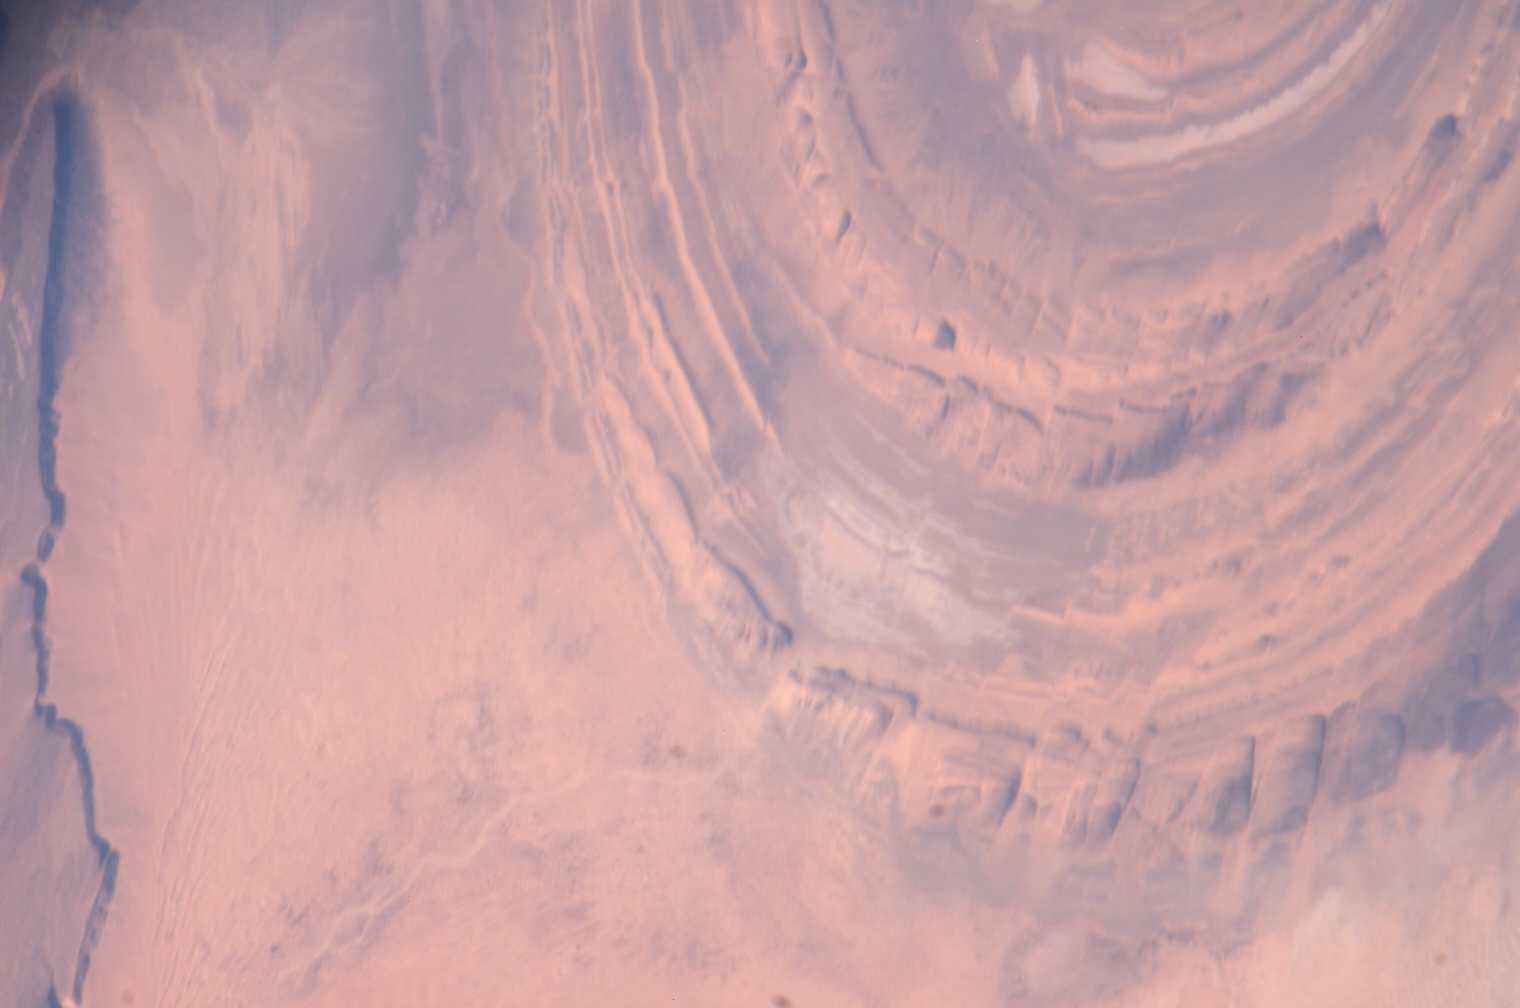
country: MAURITANIA
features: RICHAT STRUCTURE
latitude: 21.0
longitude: -11.5
